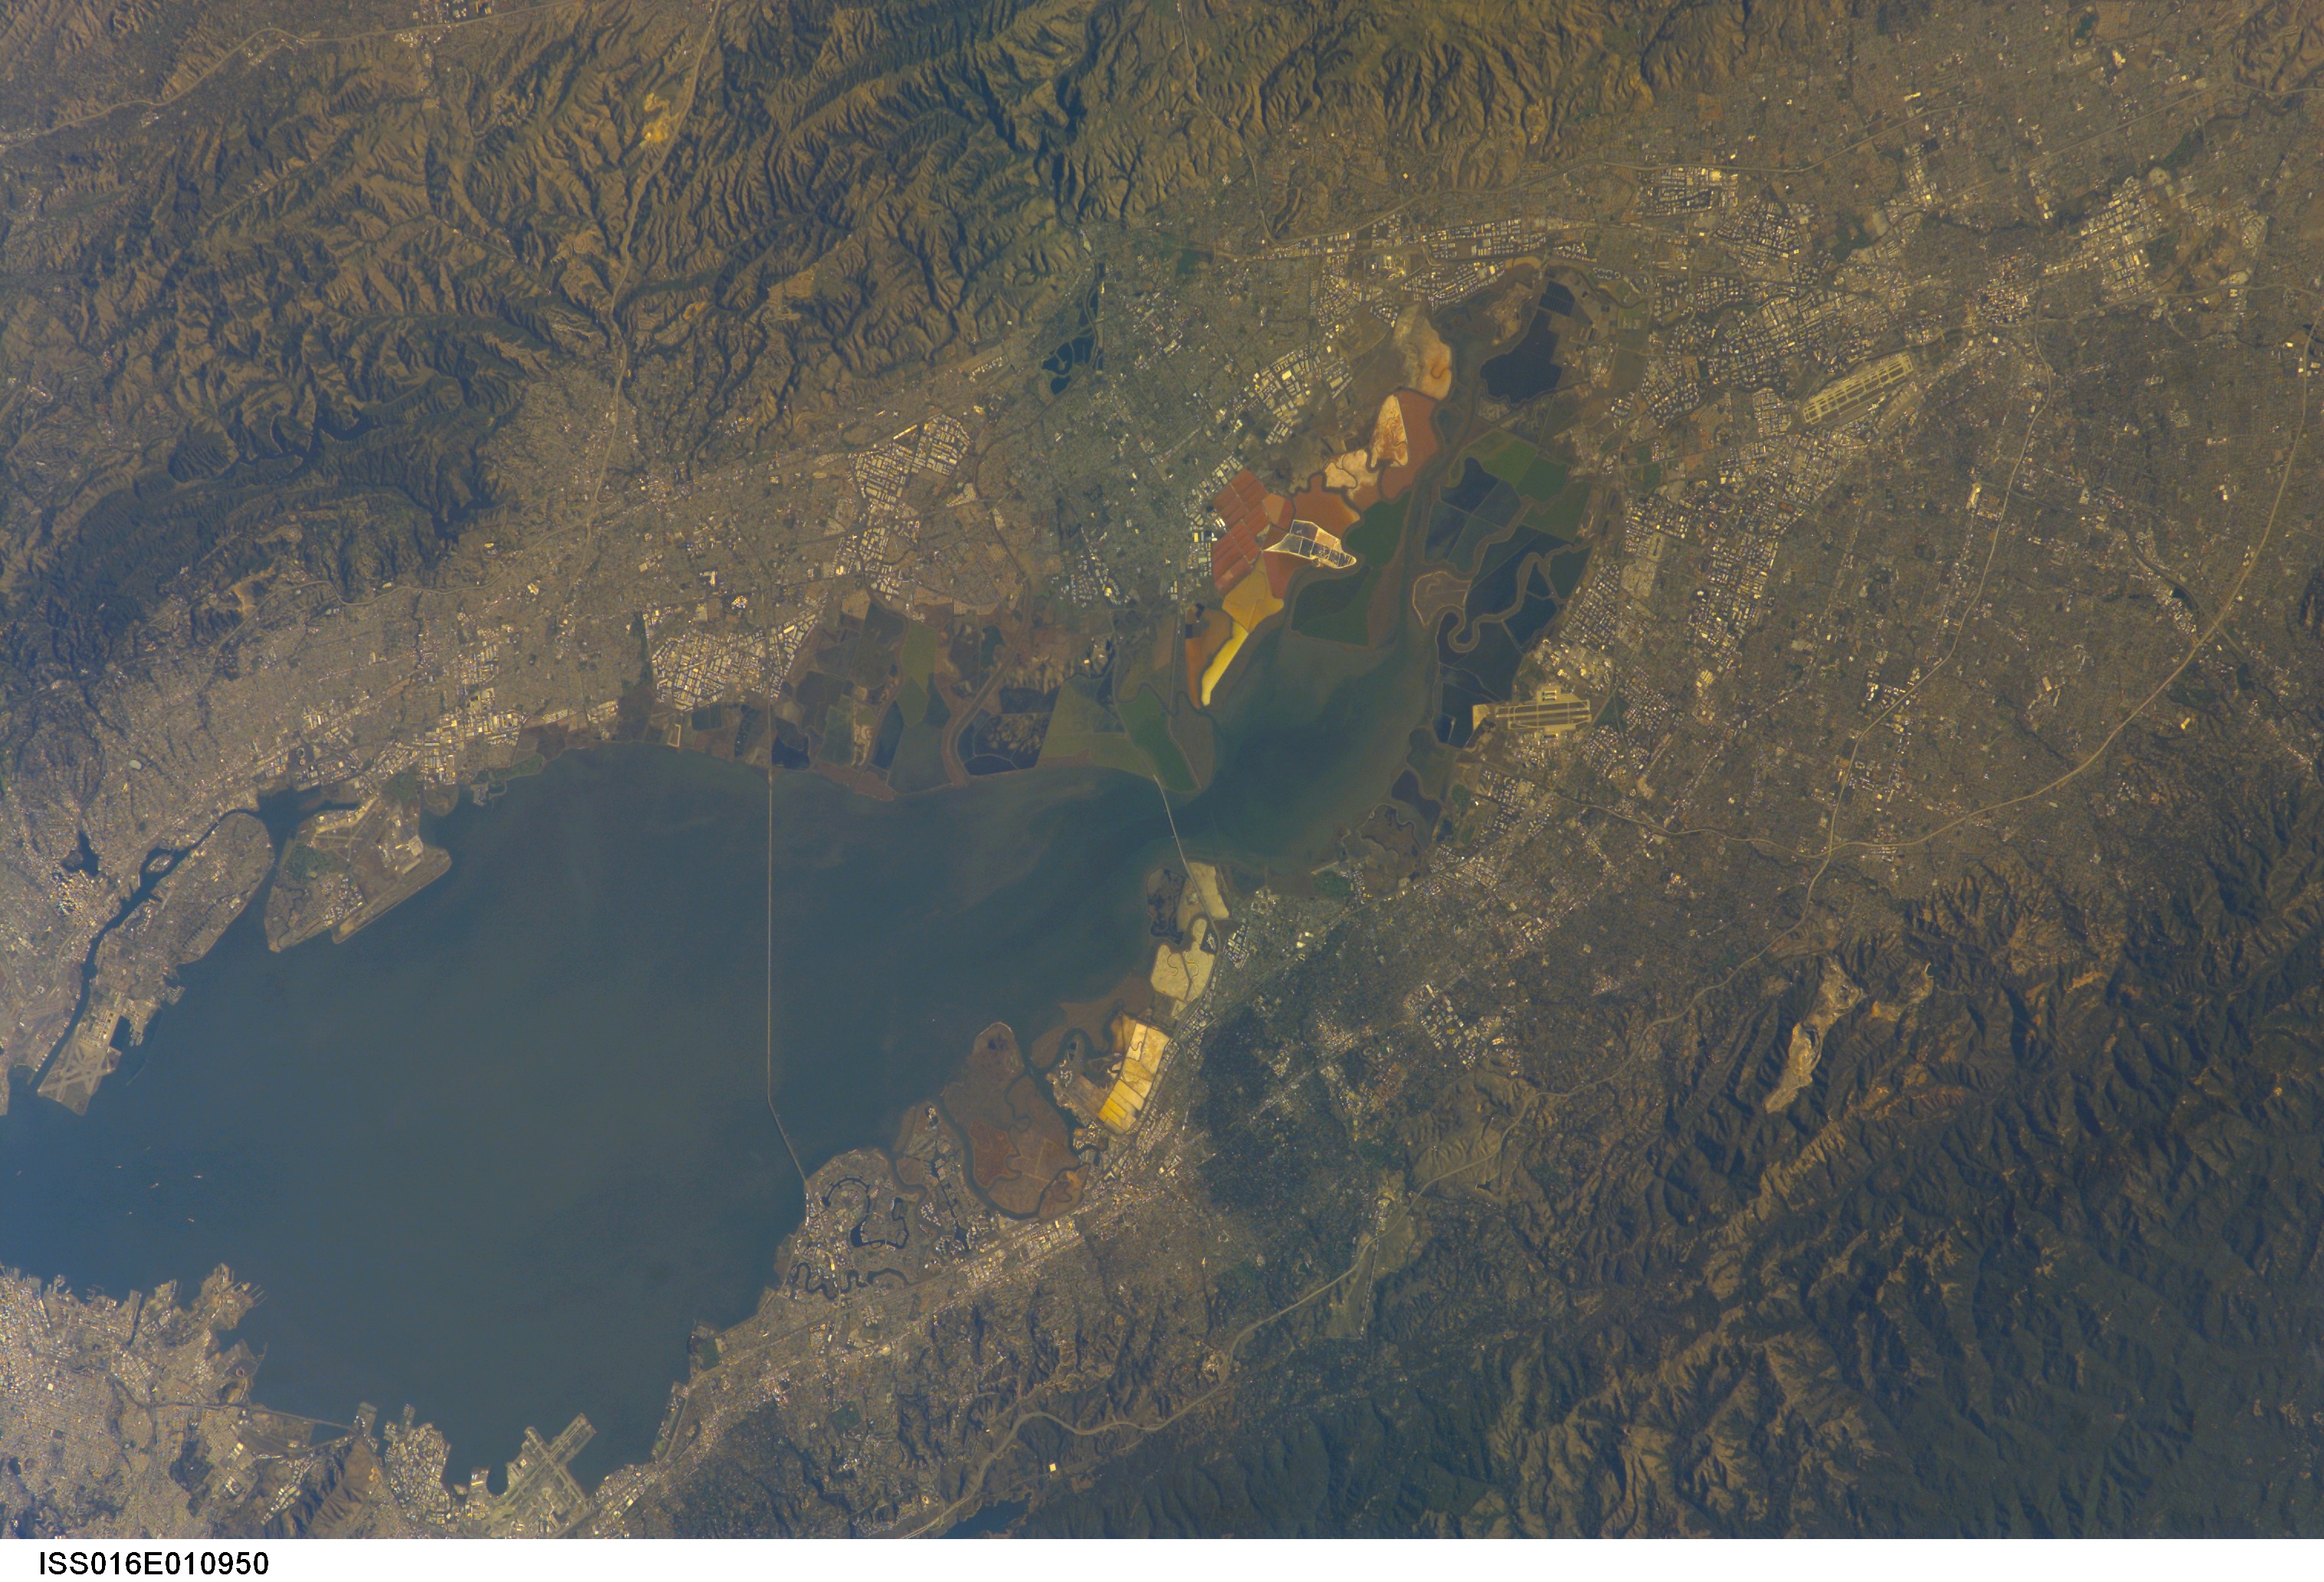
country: USA-CALIFORNIA
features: SAN FRANCISCO B., SAN JOSE
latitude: 37.5
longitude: -122.0
